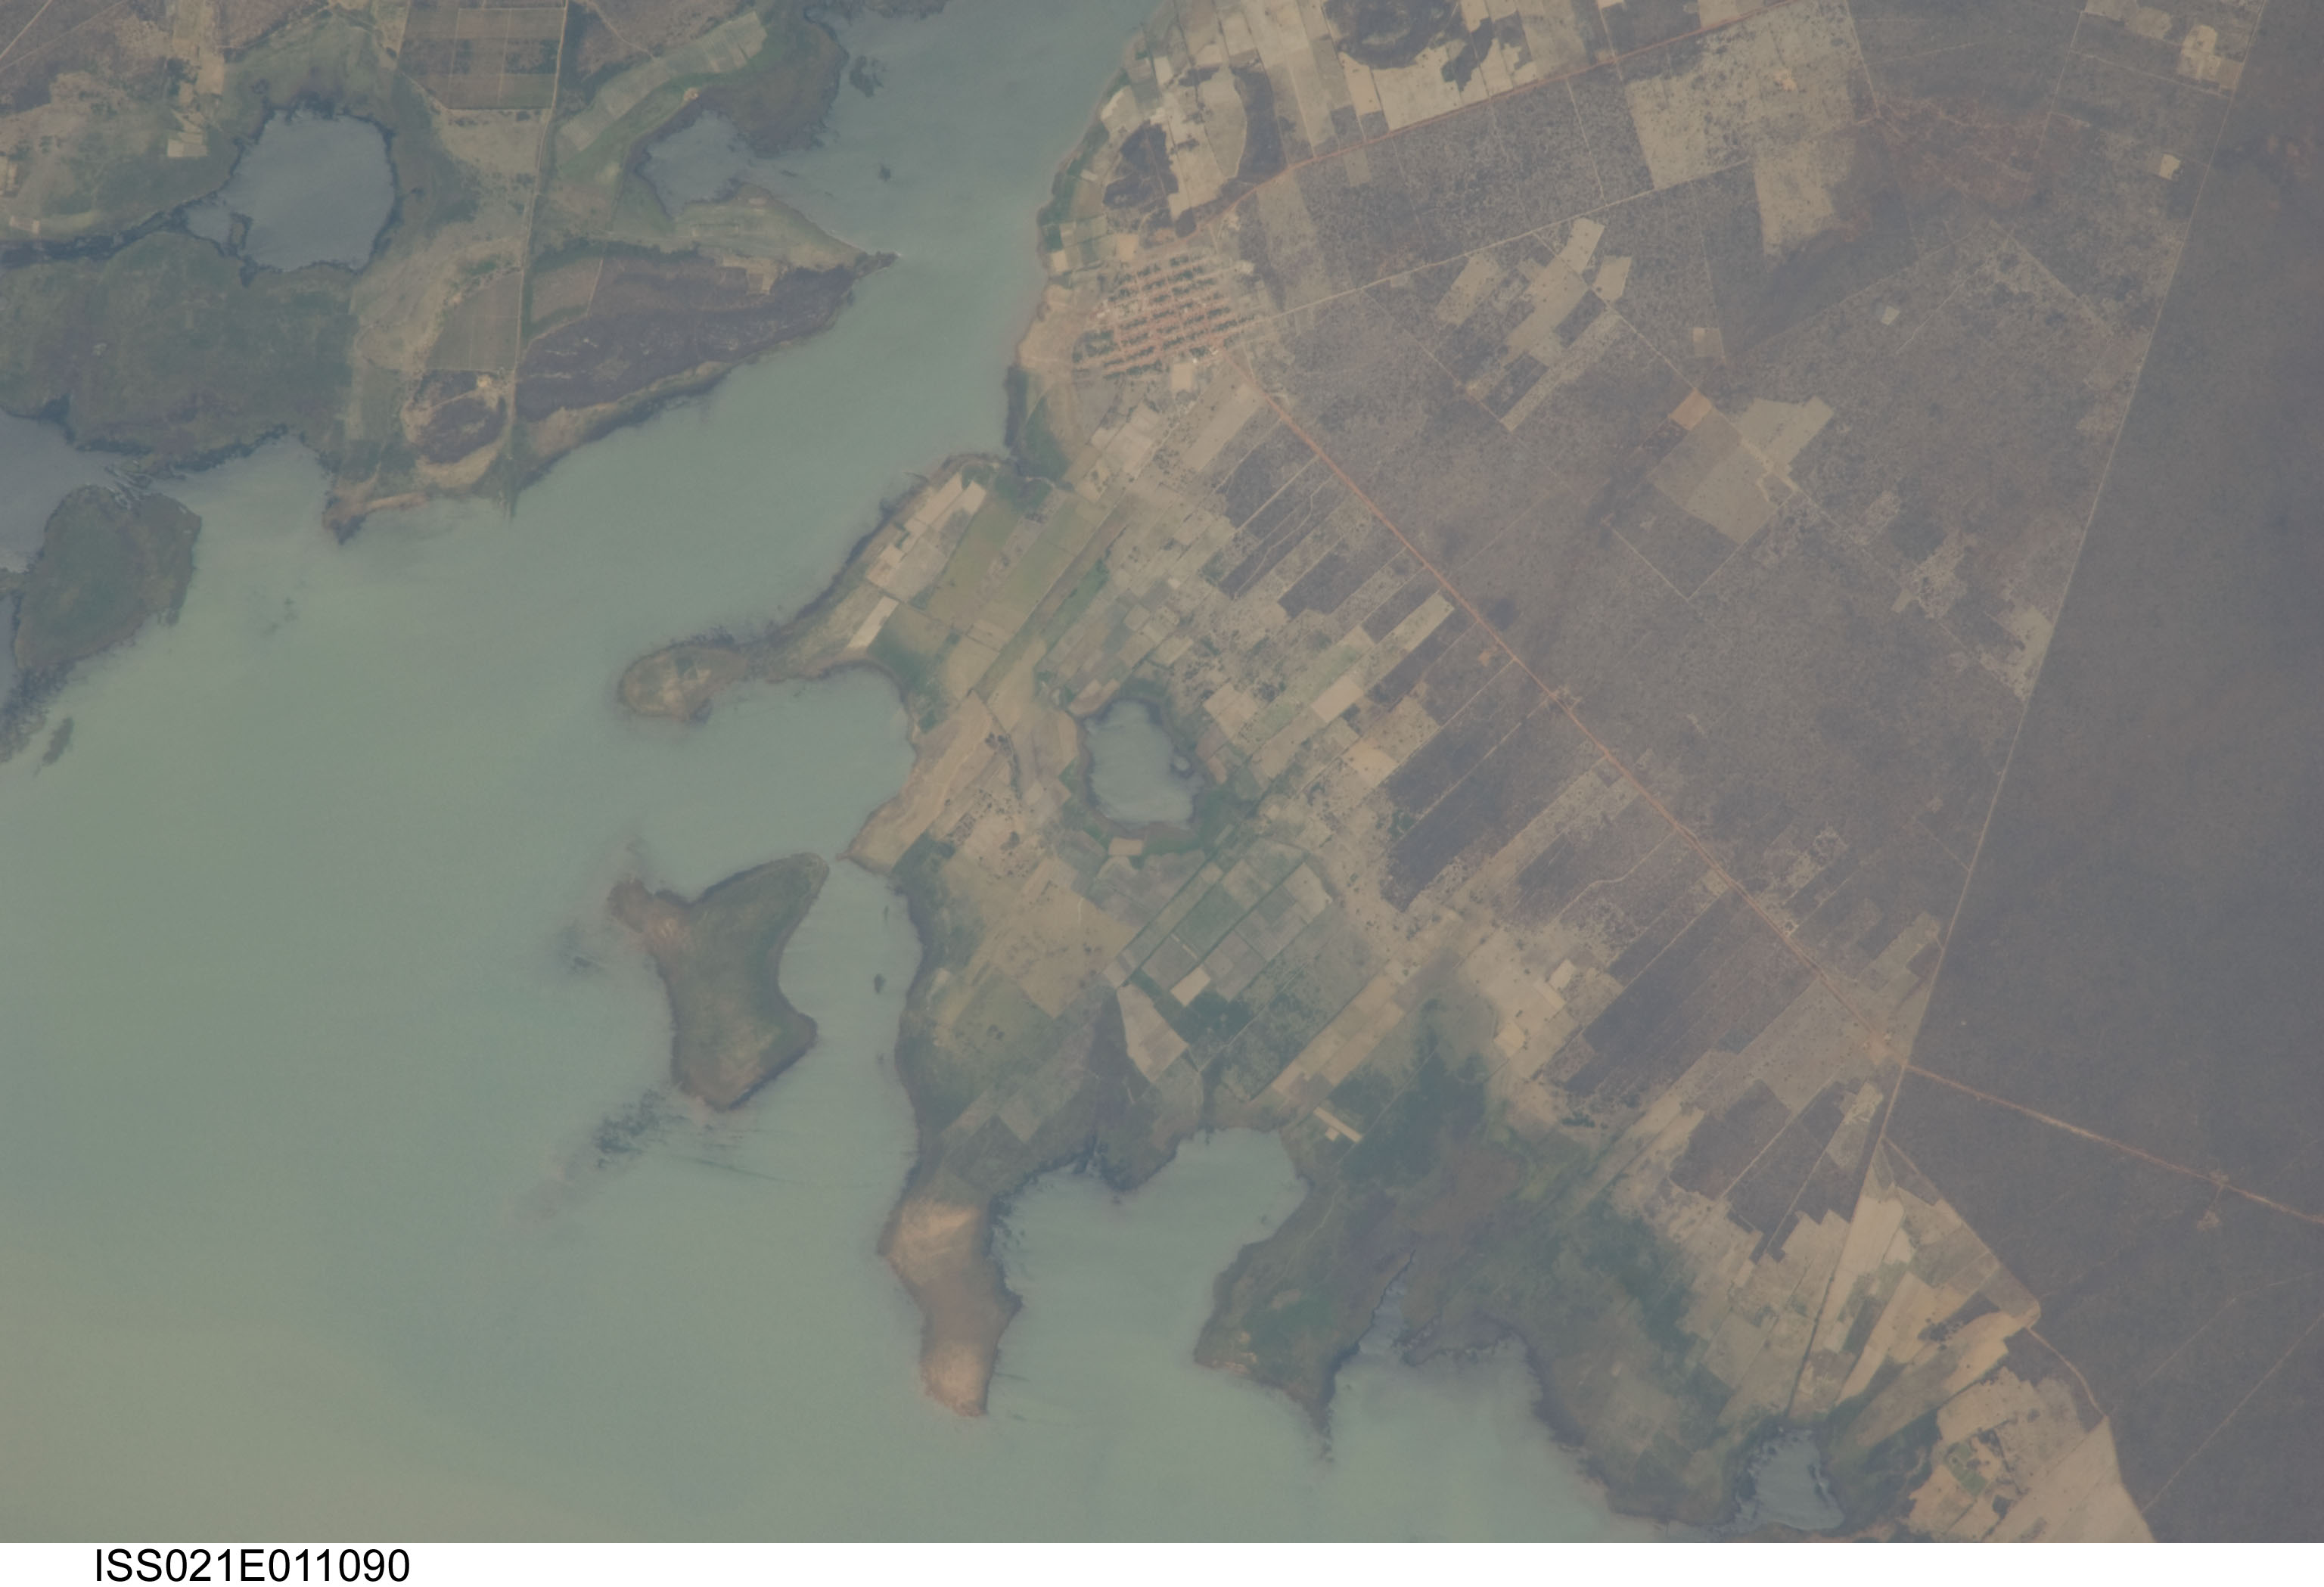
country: BRAZIL
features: ARM OF SOBRADINHO RESERVOIR, AGR., ROADS, TOWN
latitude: -9.8
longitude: -41.8
